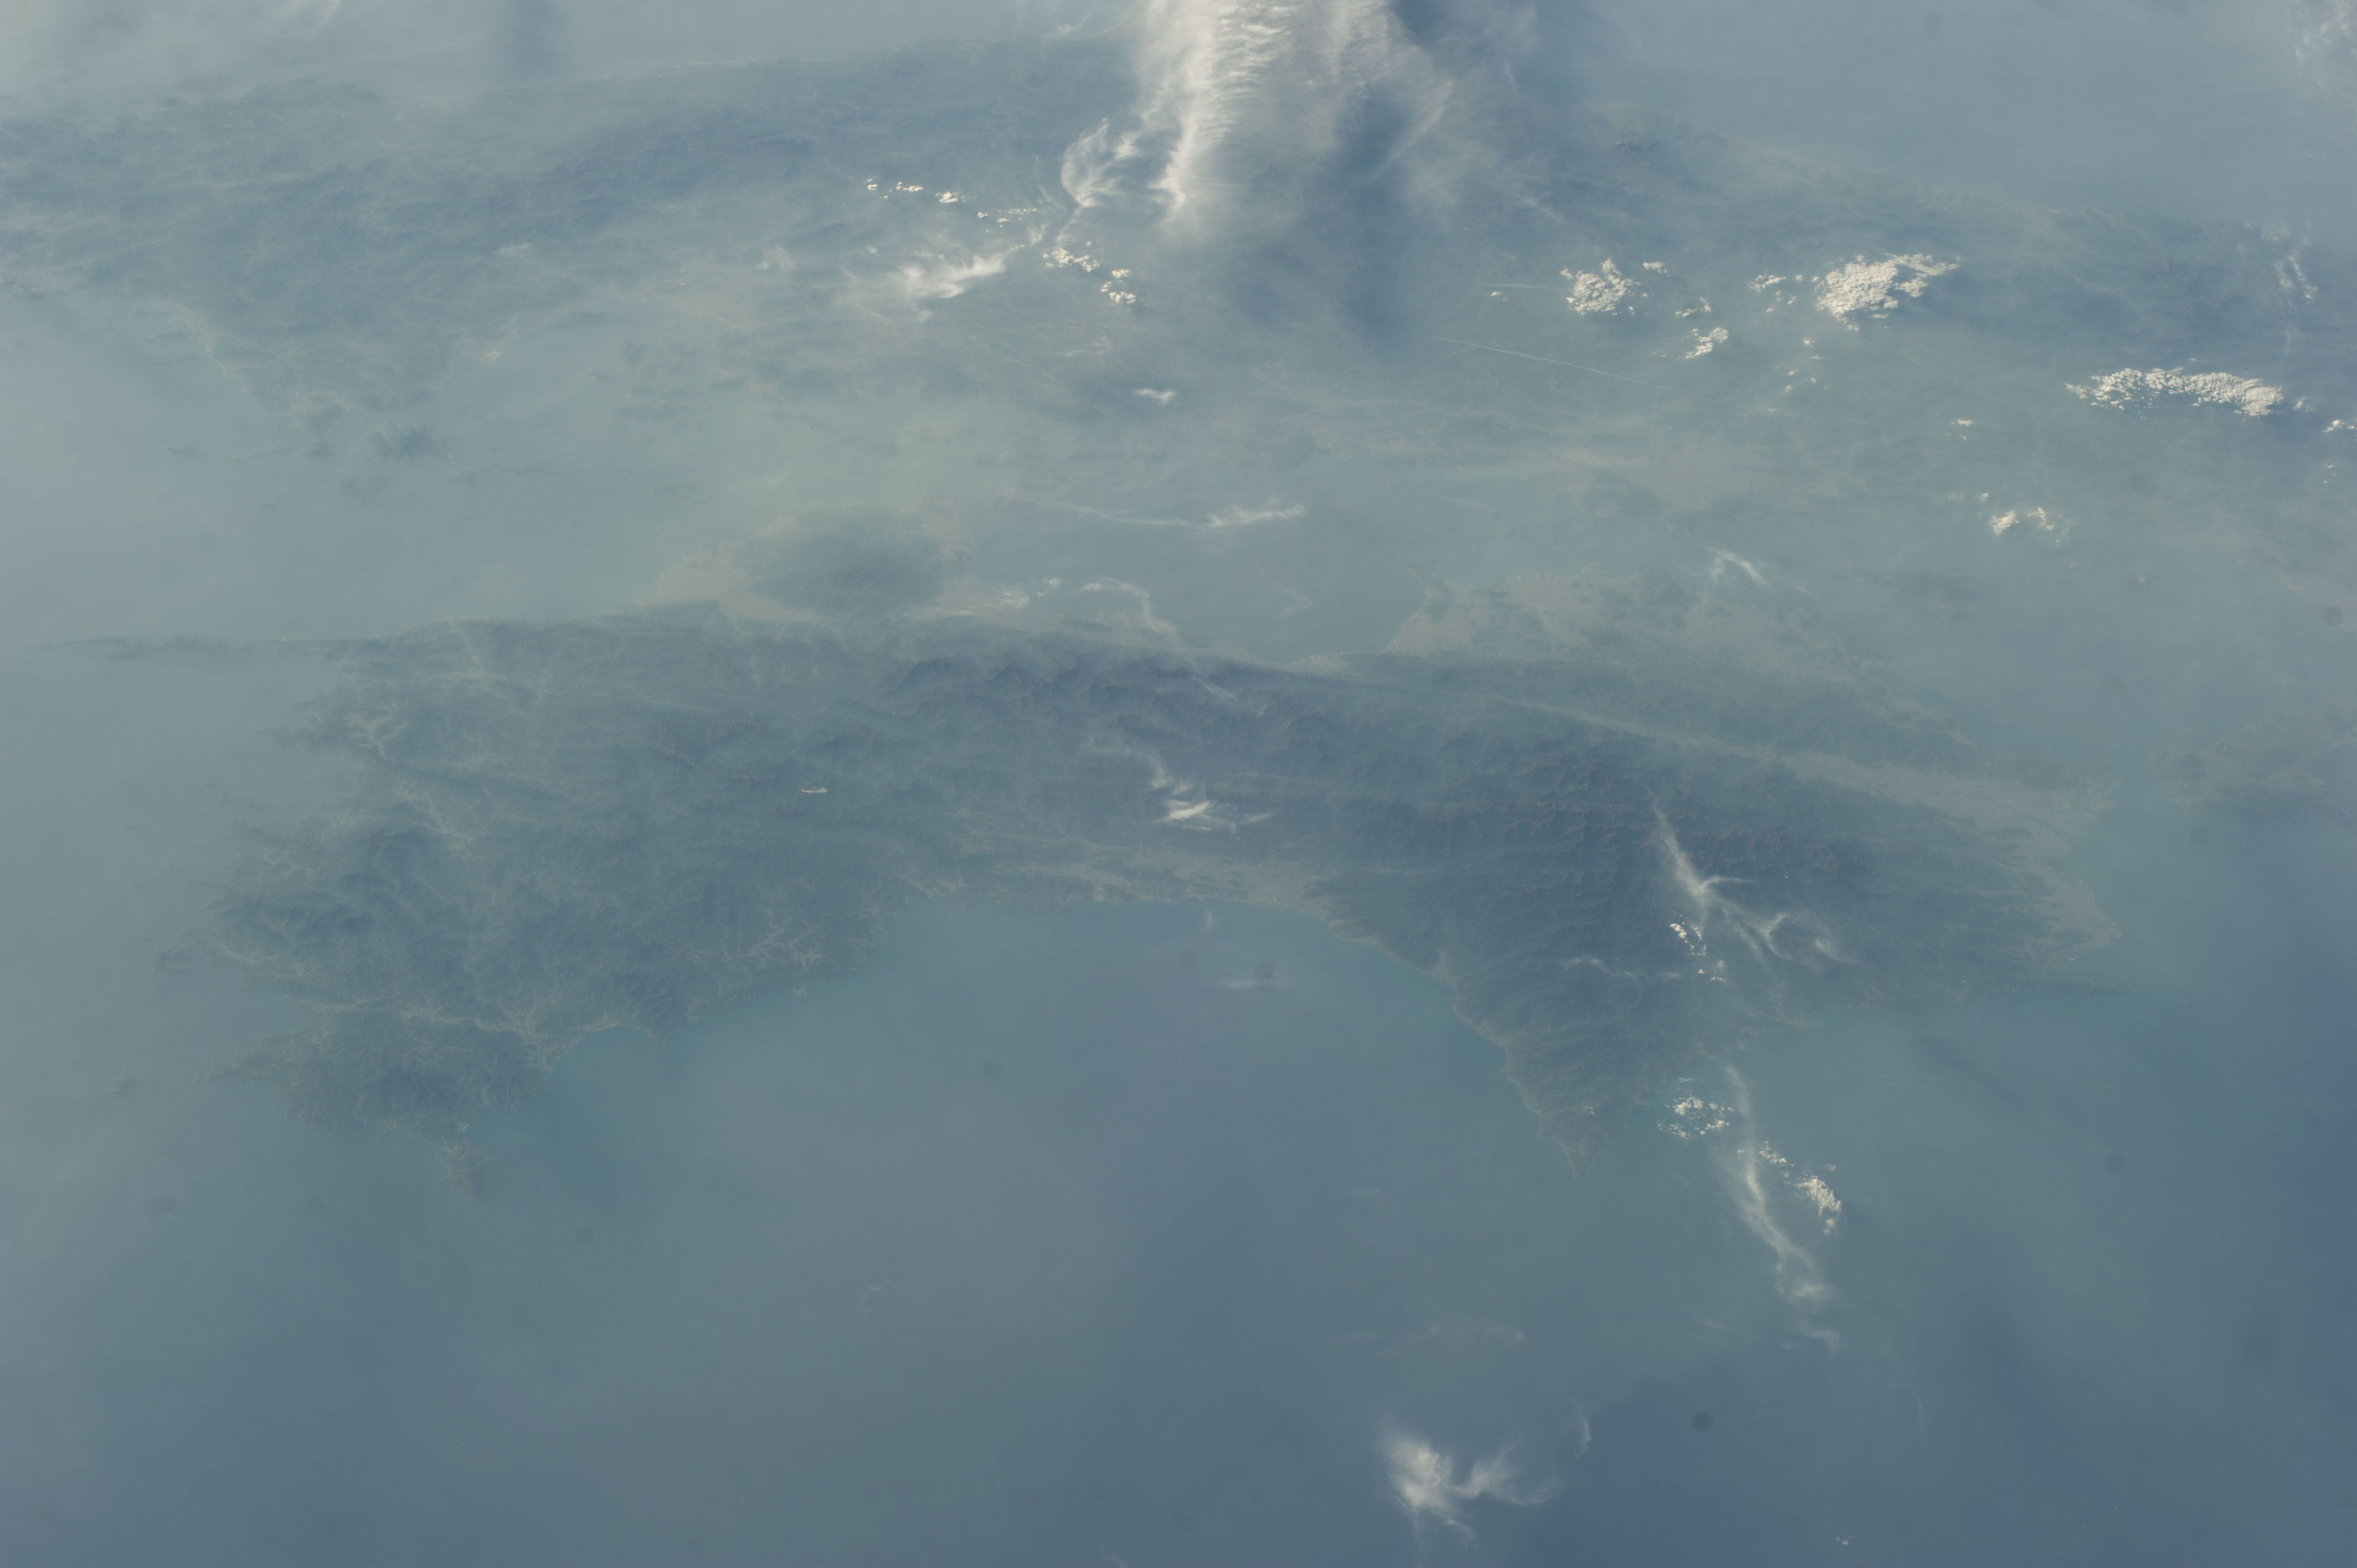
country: JAPAN
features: PACIFIC OCEAN, SHIKOKU ISLAND, KII CHANNEL, BUNGO CHANNEL, SETO INLAND SEA, HOYO STRAIT
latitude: 33.6
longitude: 133.5
